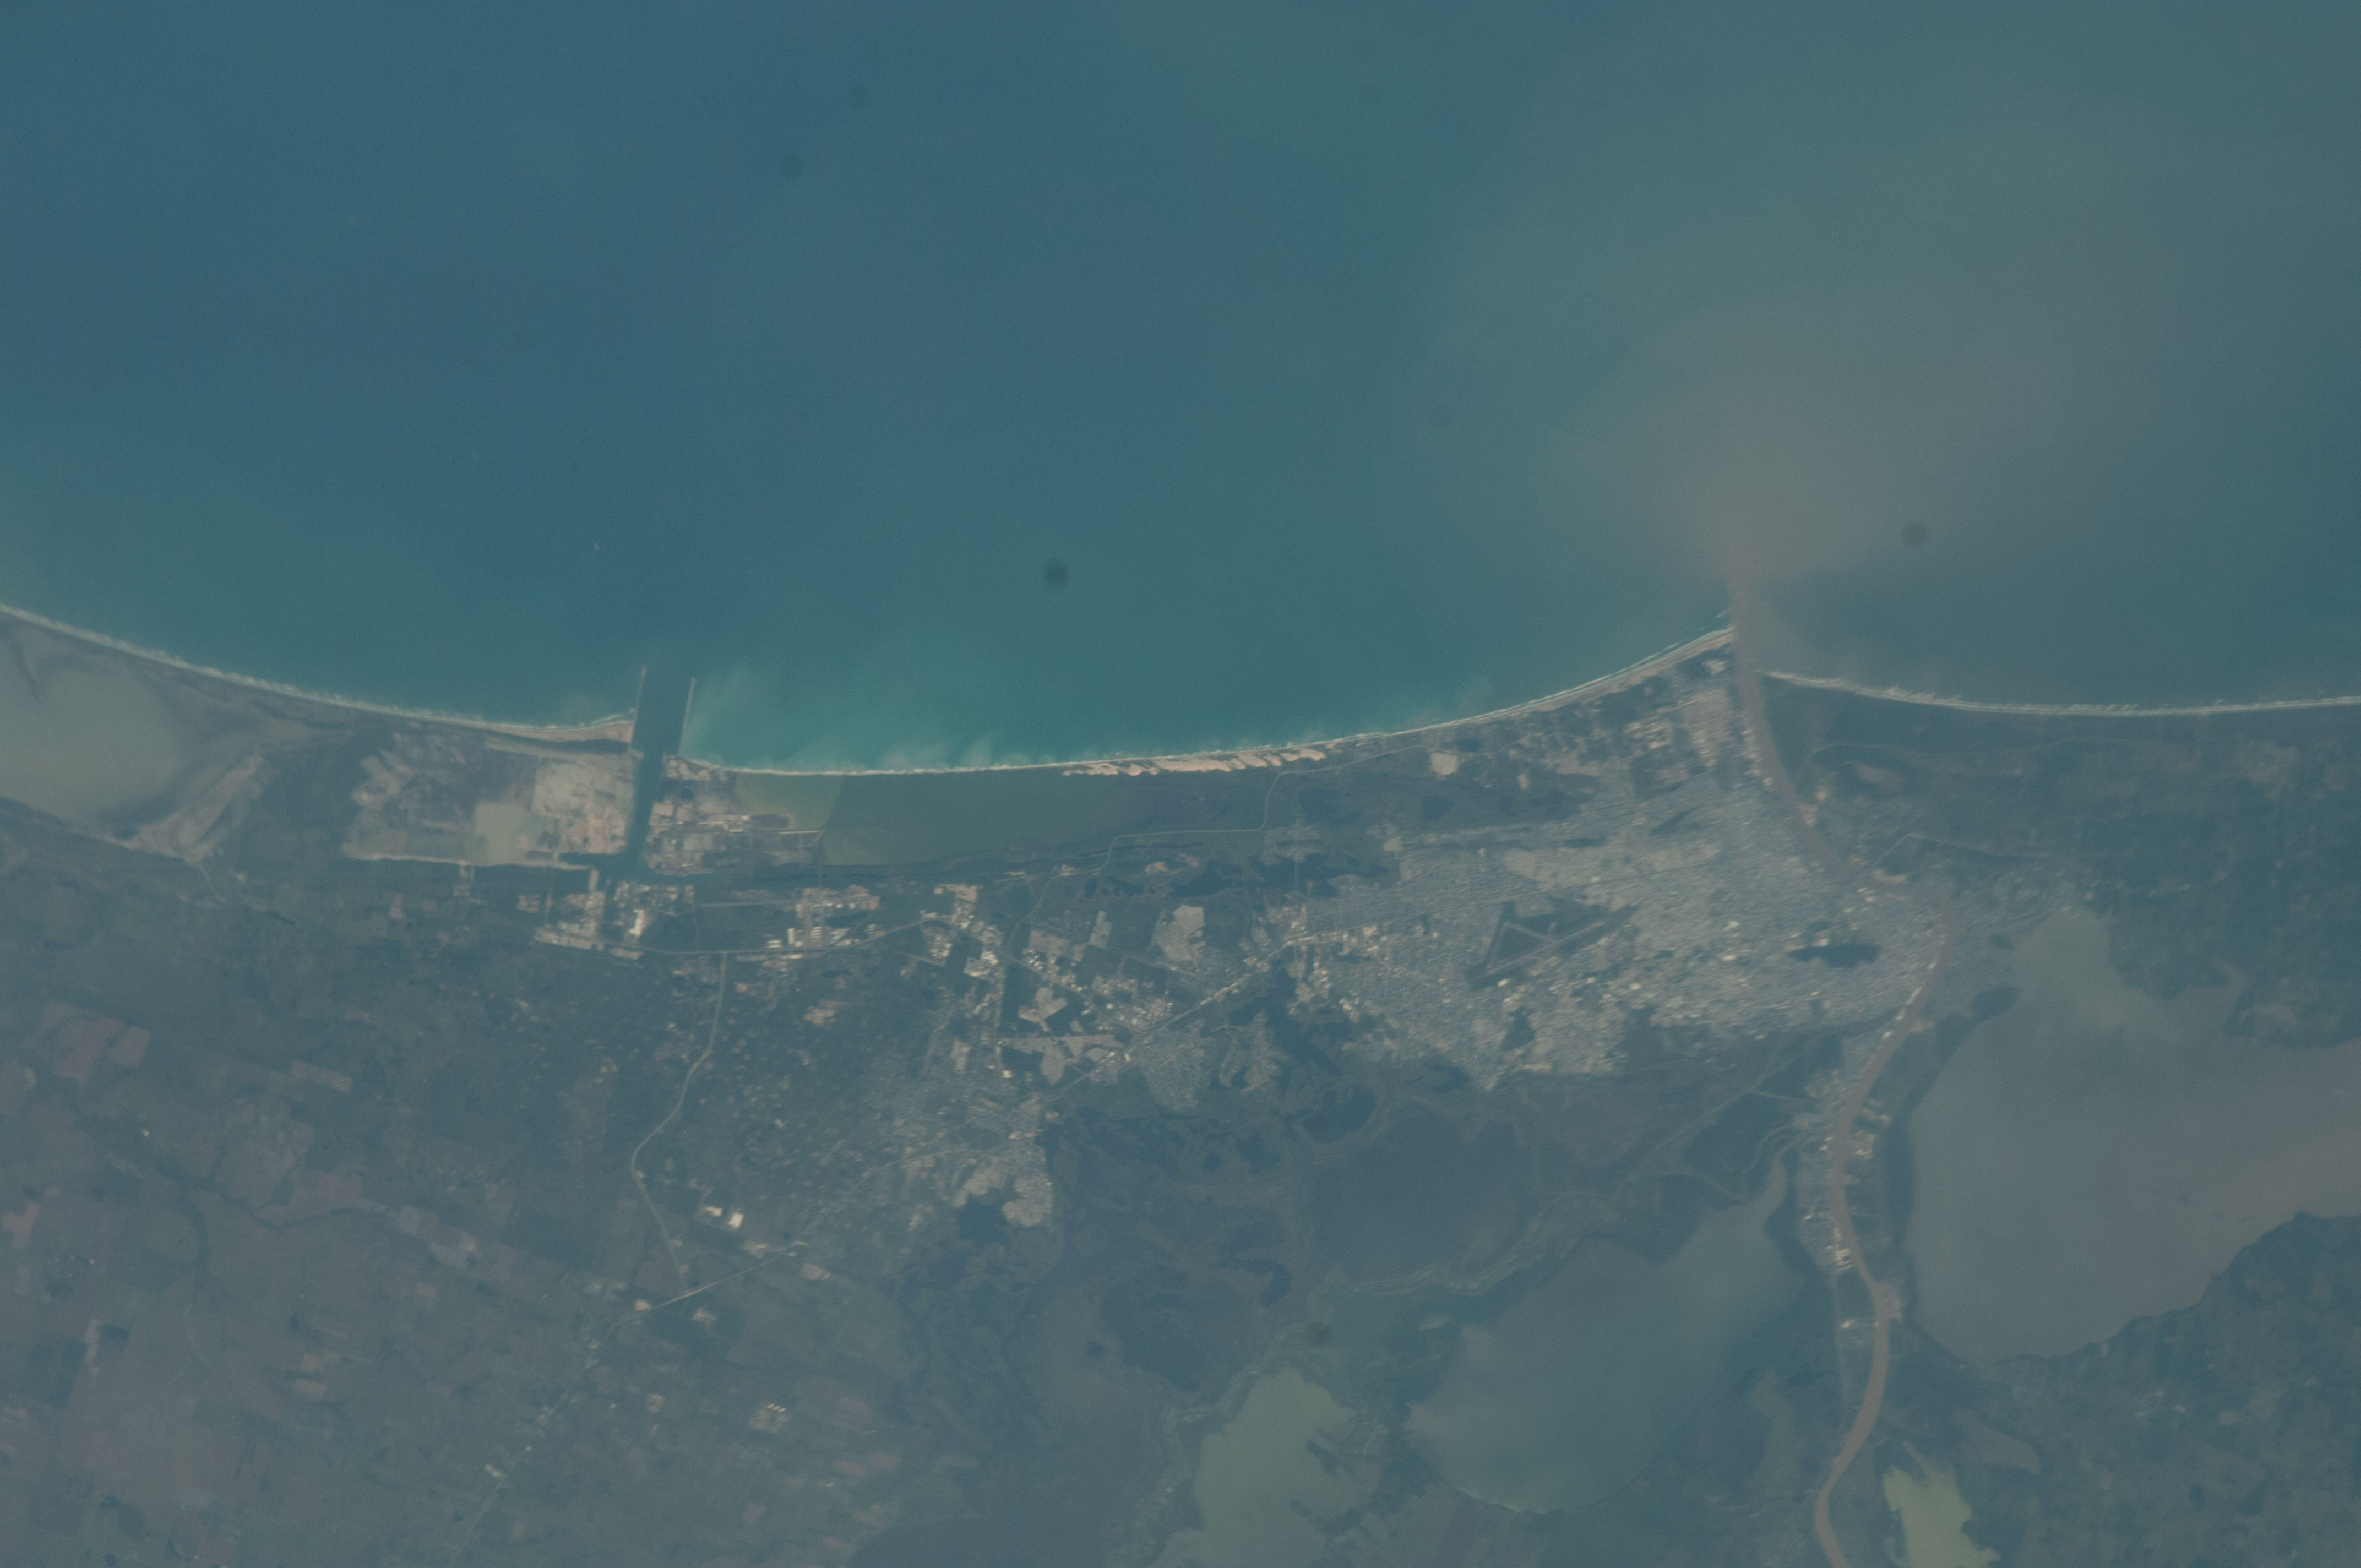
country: MEXICO
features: TAMPICO, PUEBLO VIEJO LAGOON, LA ESCONDIDA LAGOON, DEL CHAIREL LAGOON, PANUCO RIVER
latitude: 22.4
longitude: -97.8
